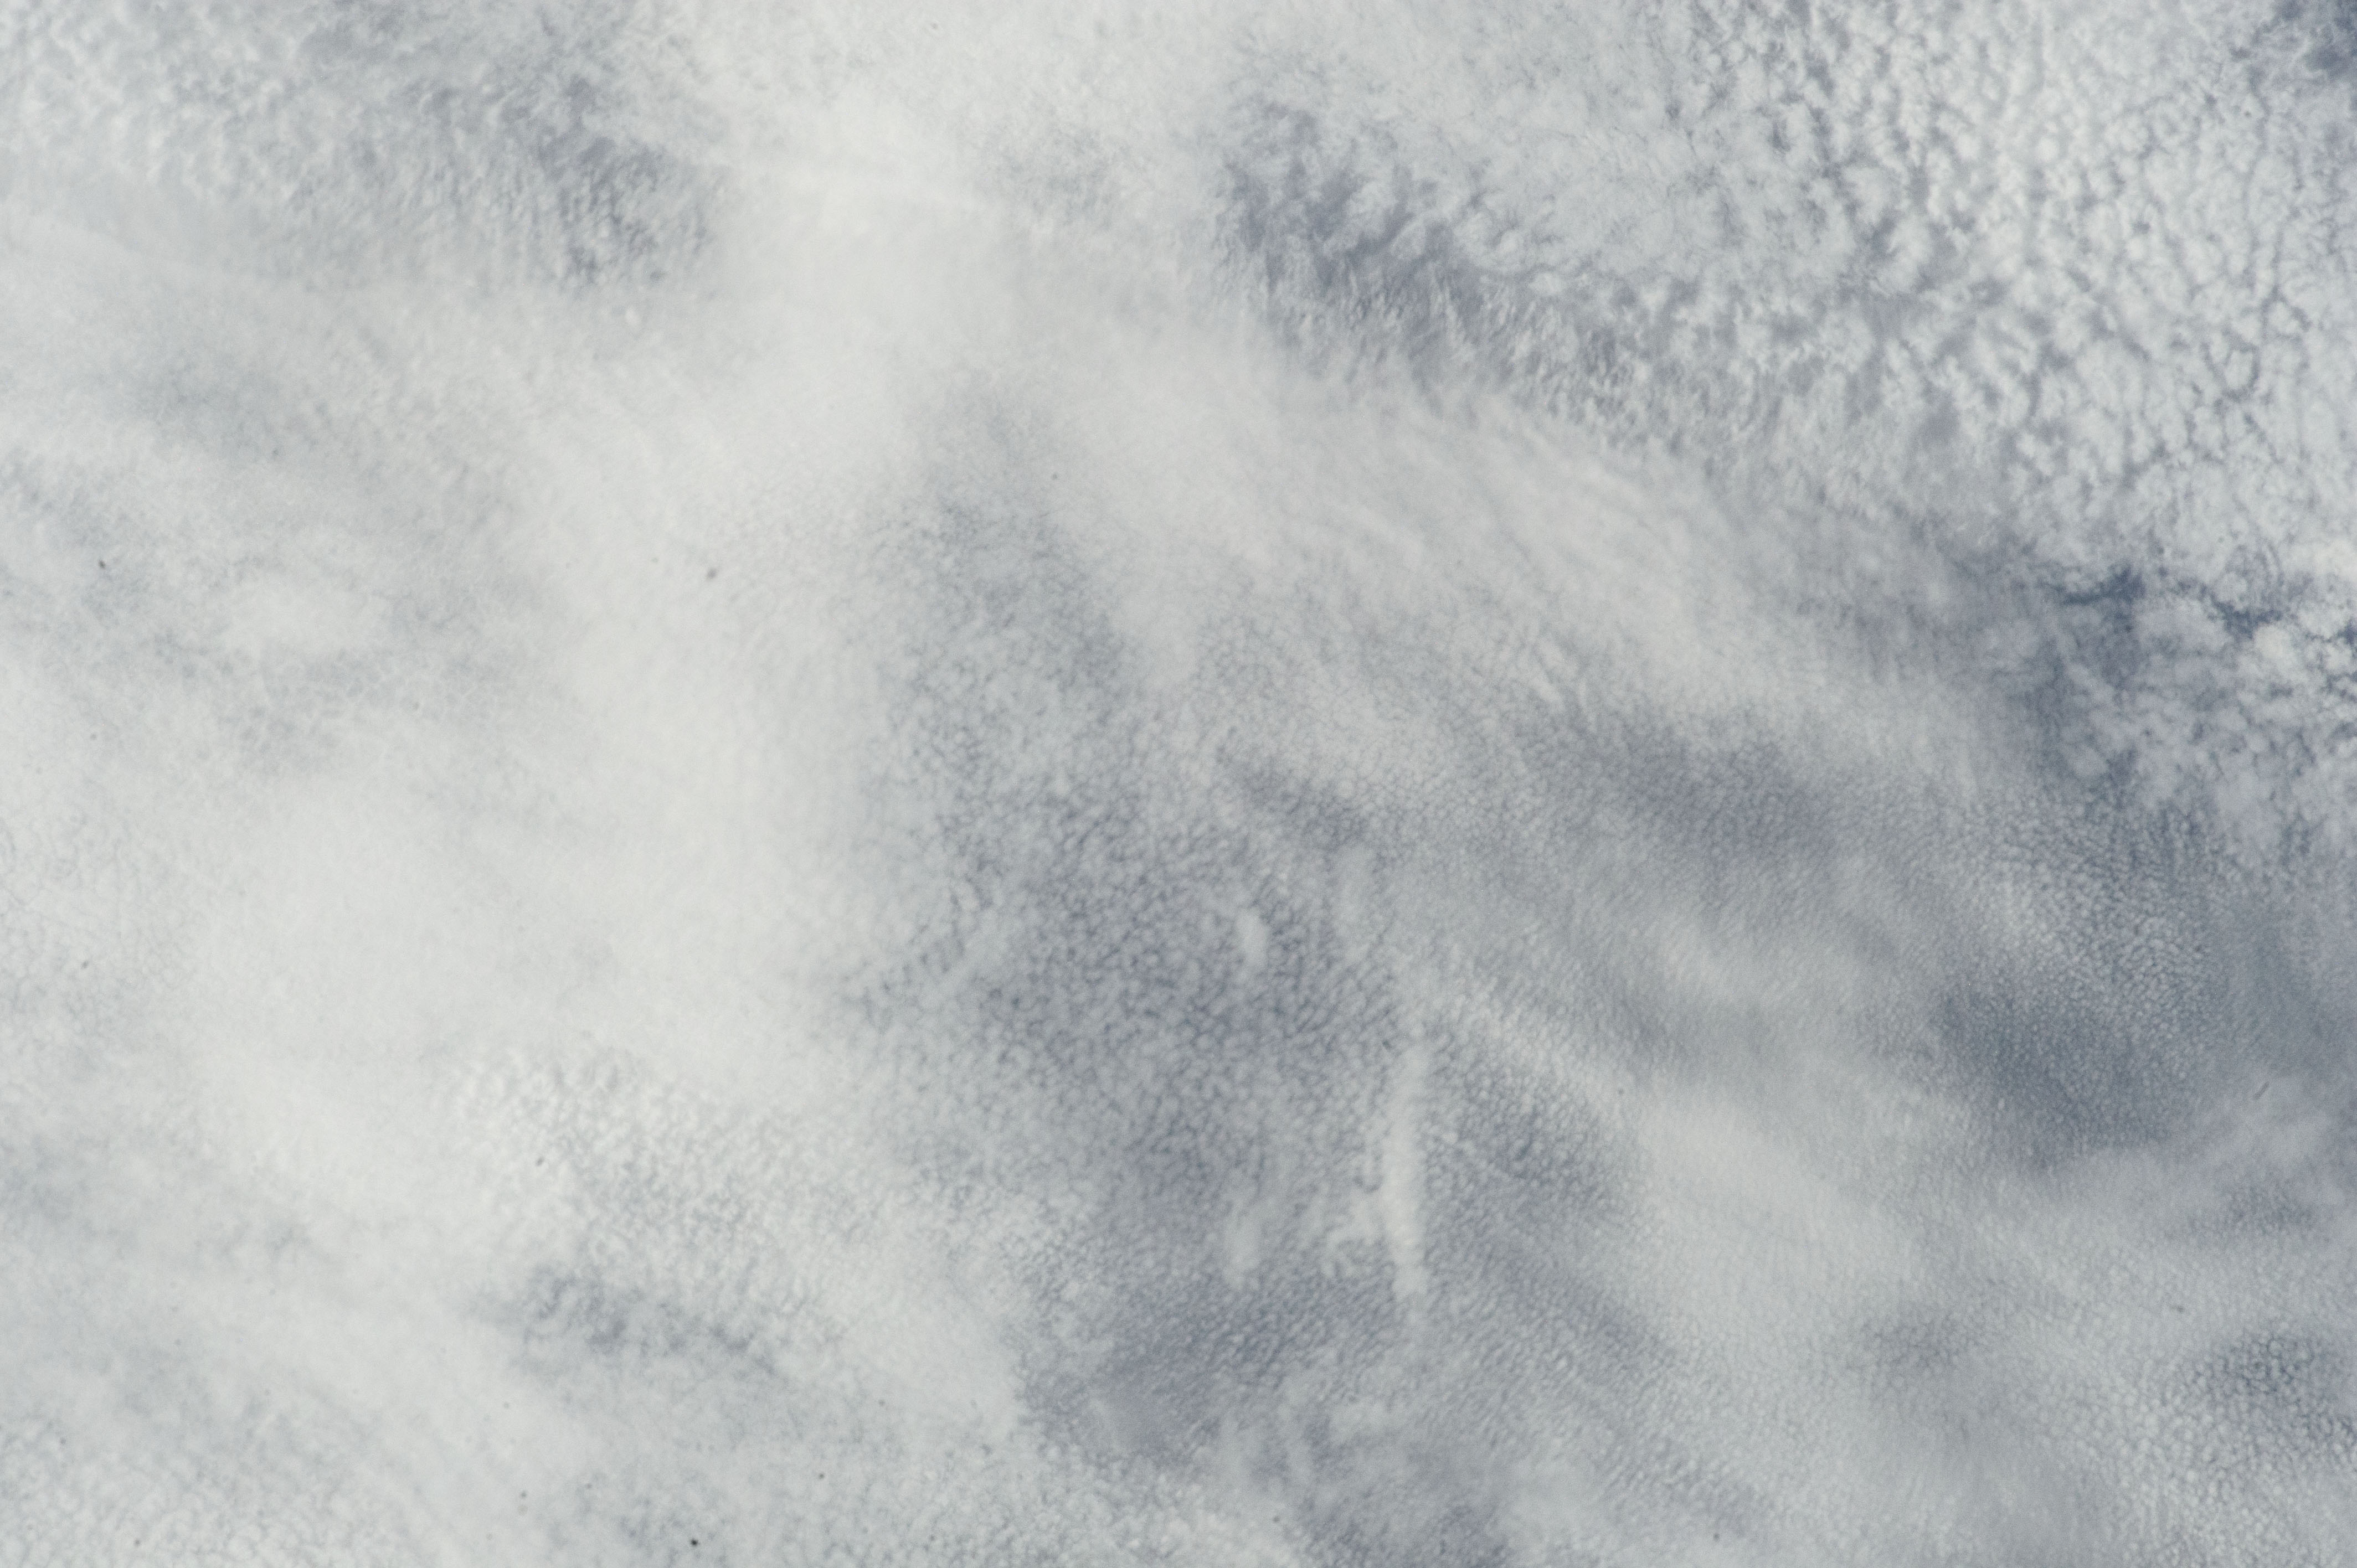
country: SOUTH AMERICA
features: CLOUD
